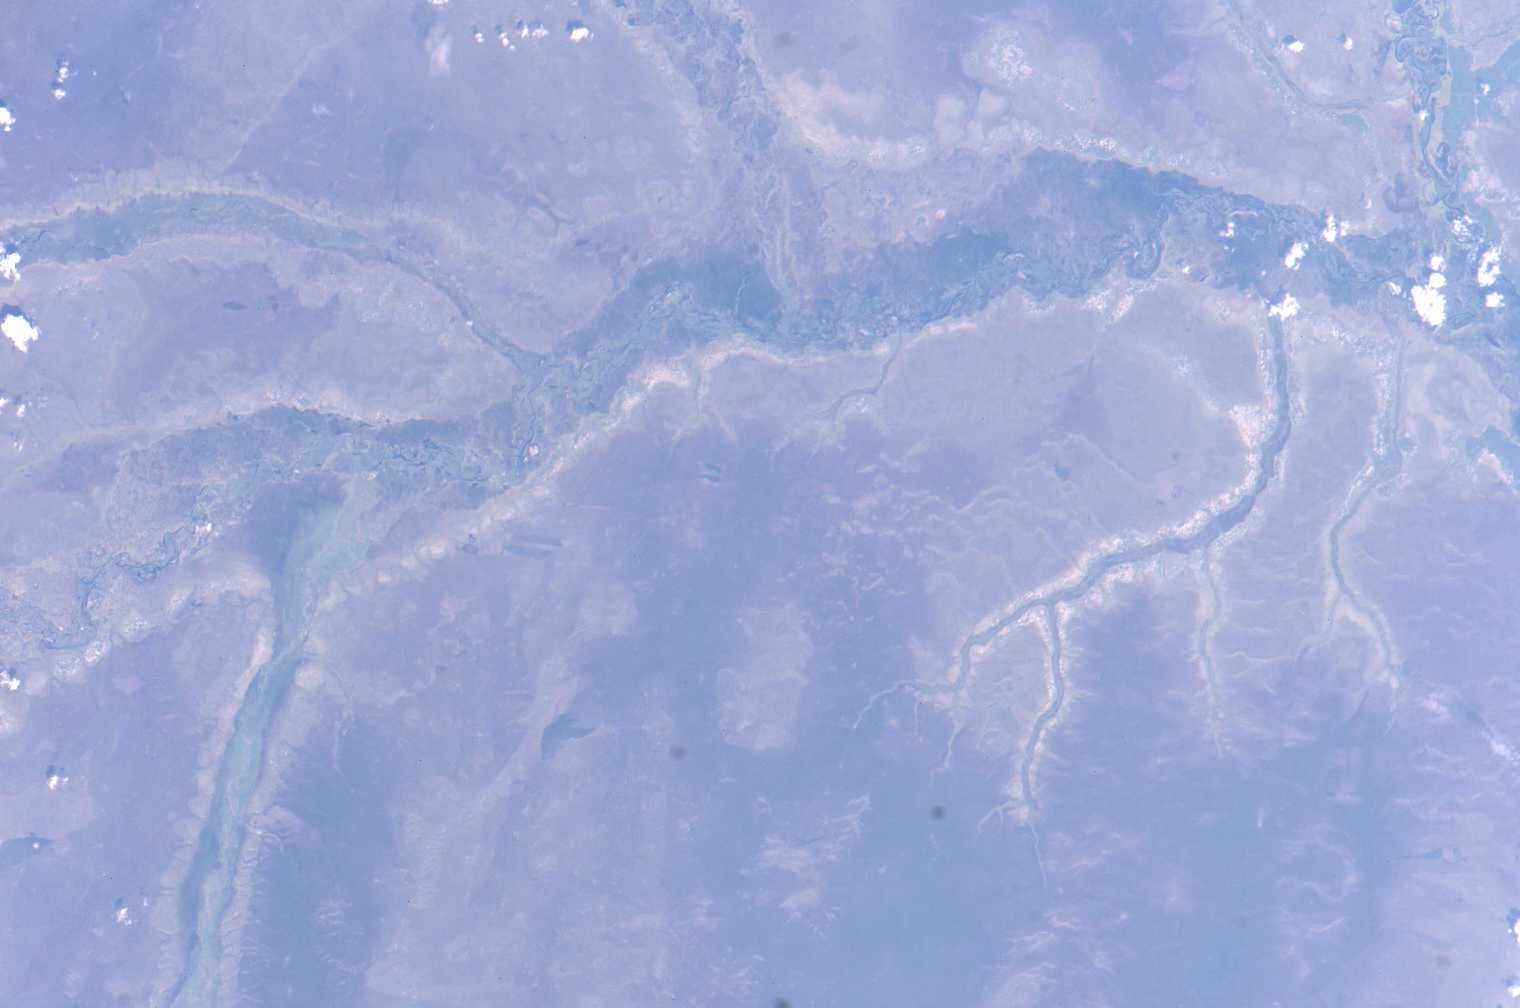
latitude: -12.0
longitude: 22.5
